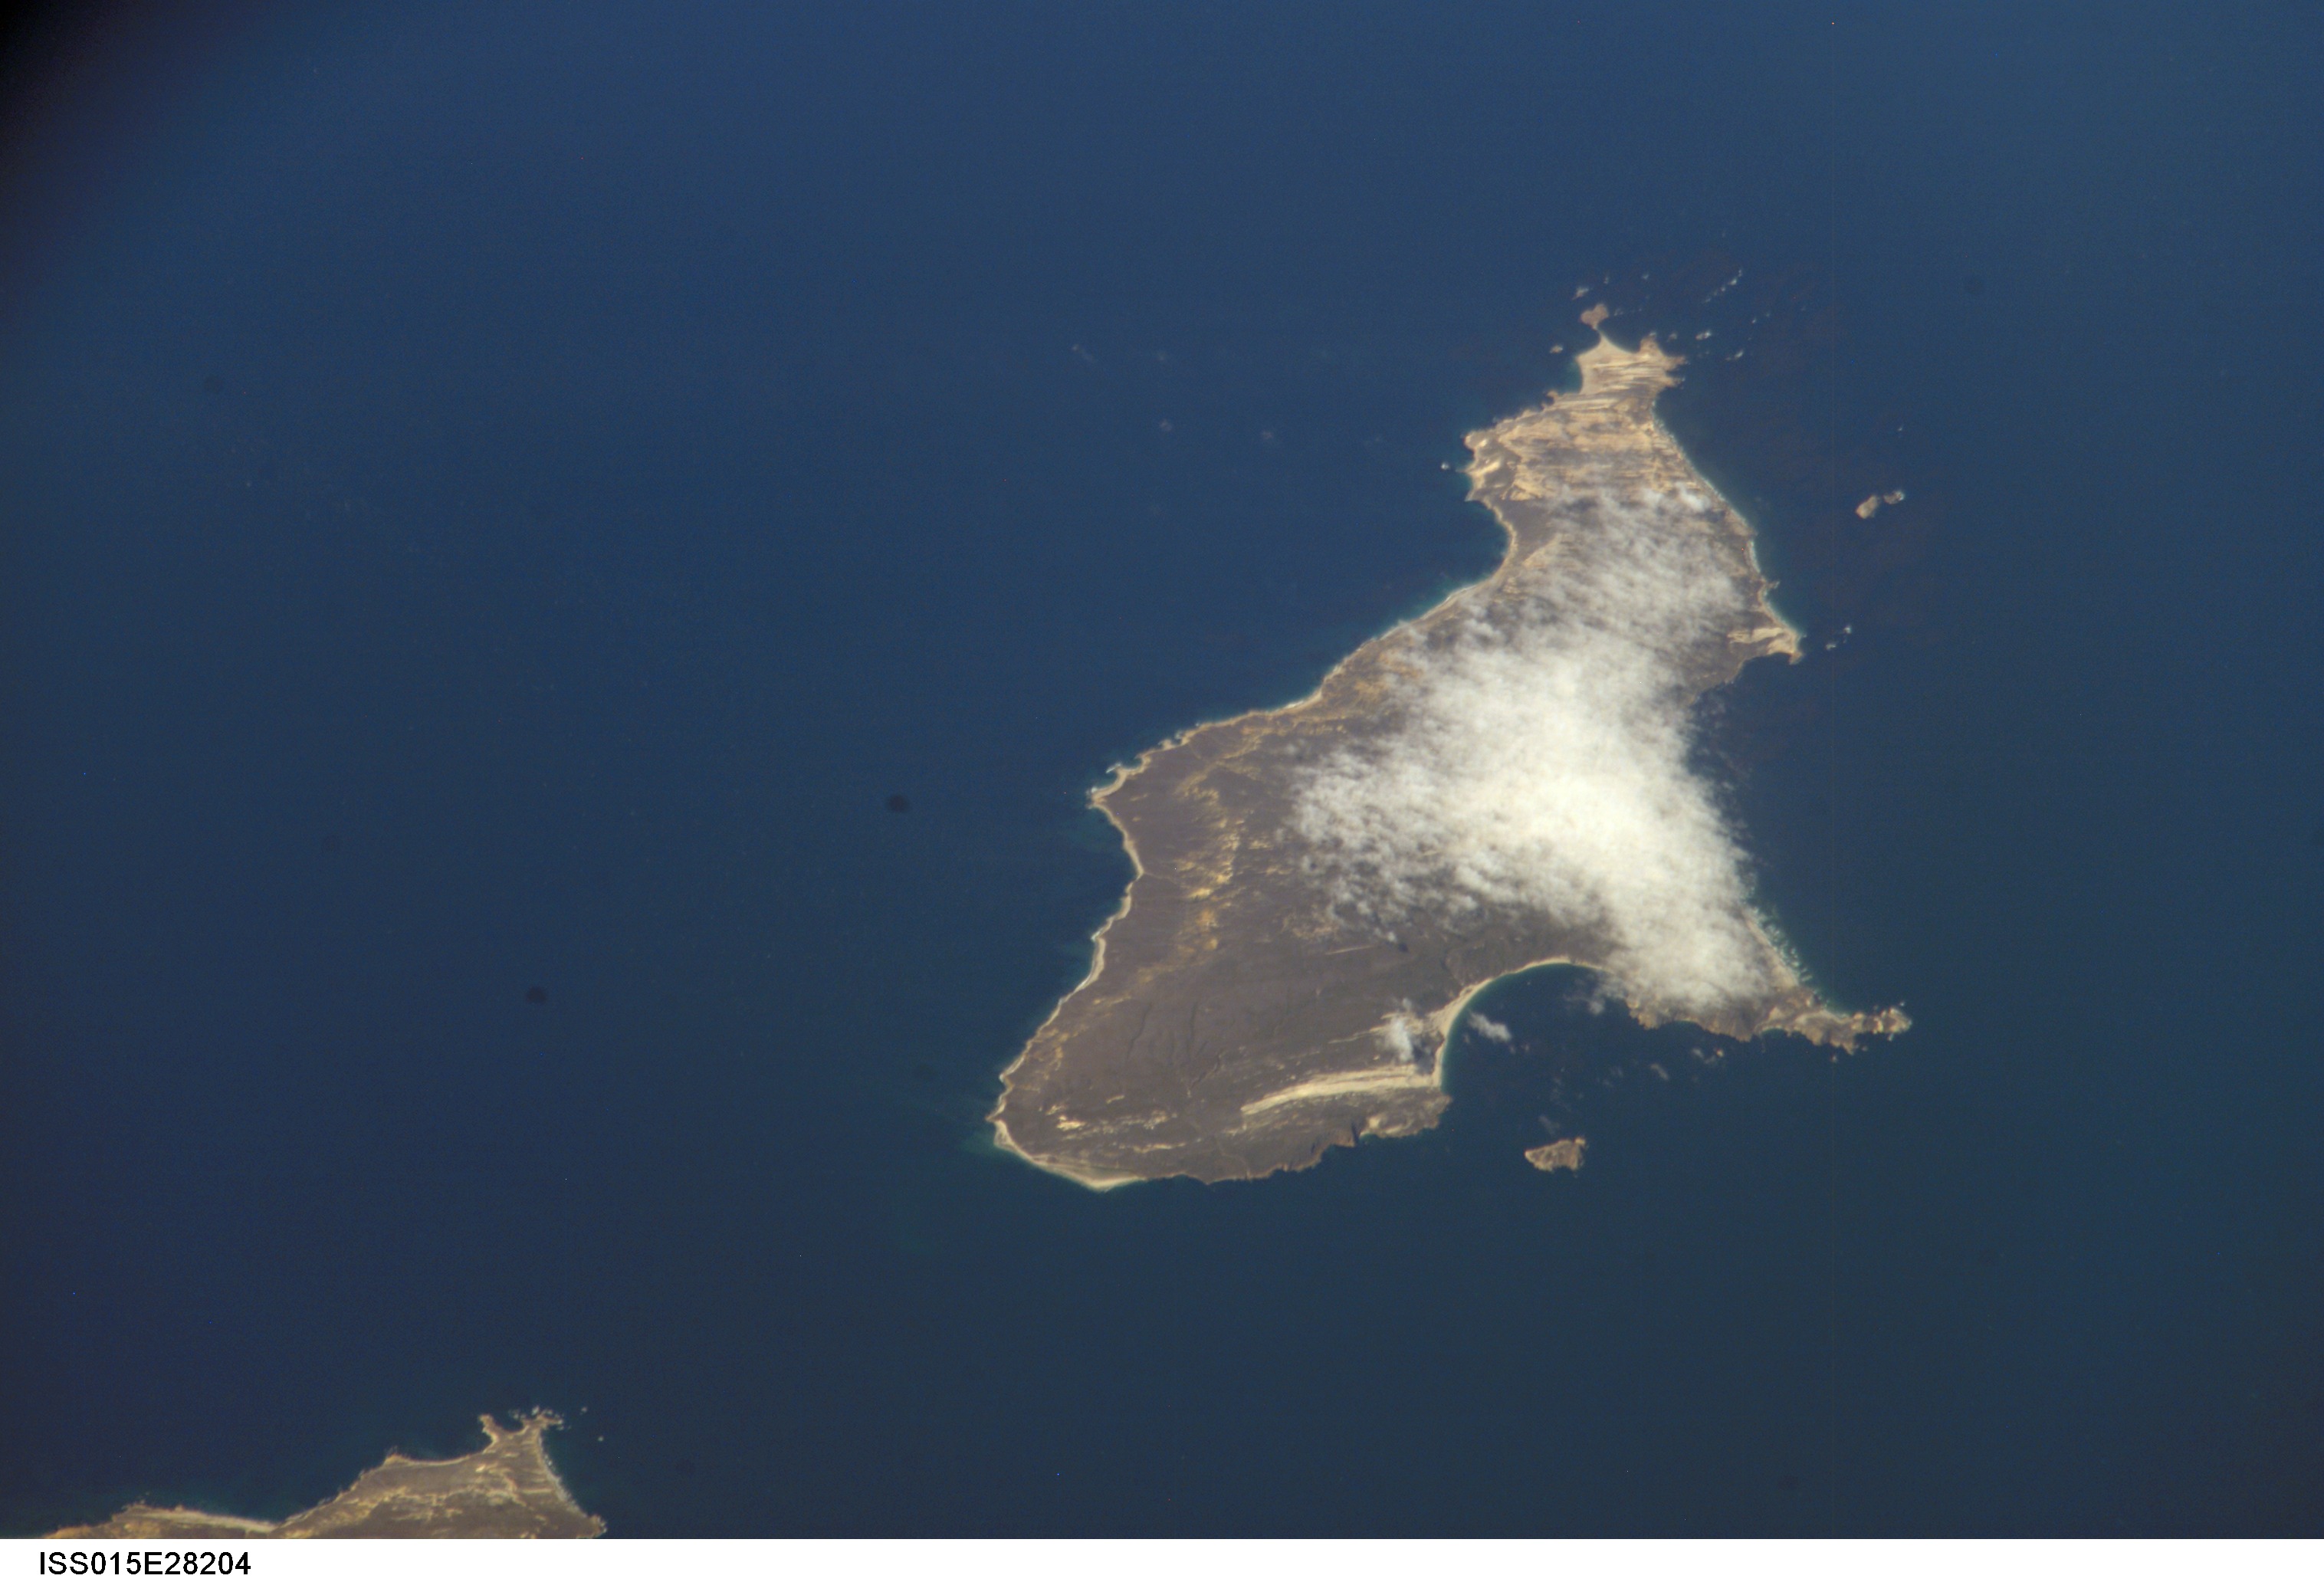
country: USA-CALIFORNIA
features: SAN MIGUEL ISLAND
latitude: 34.0
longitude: -120.4
